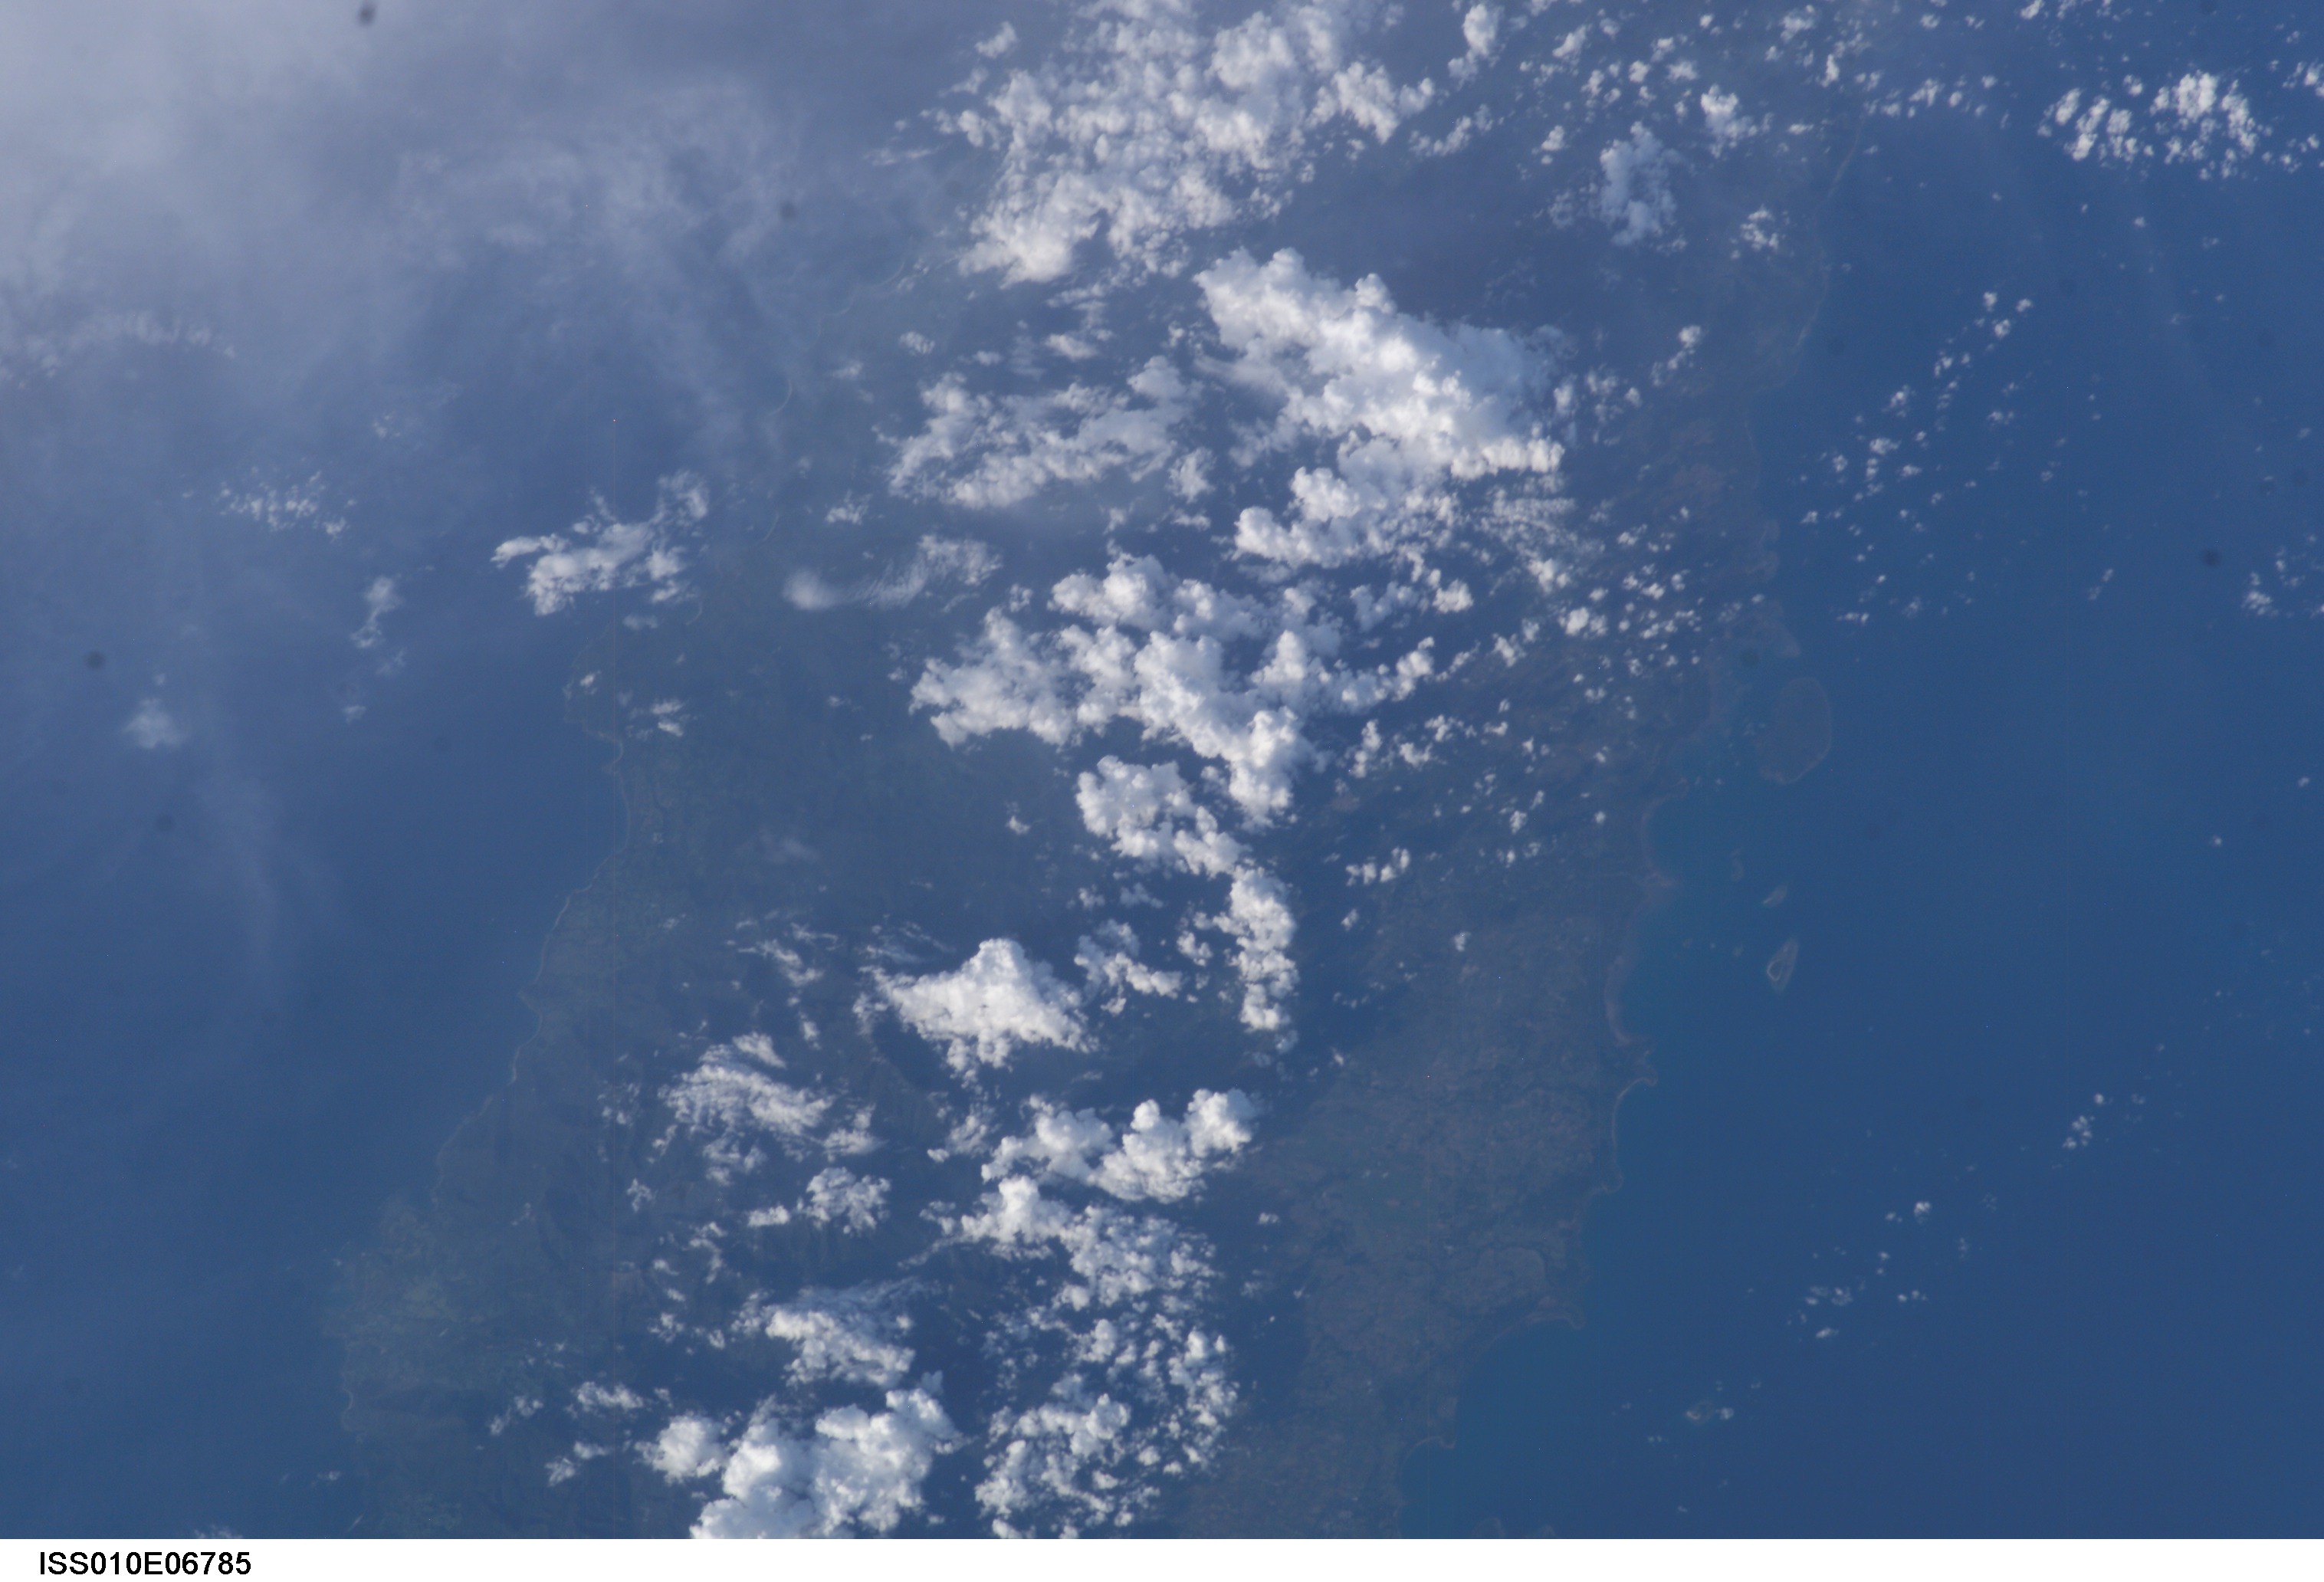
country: PHILIPPINES
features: CENTRAL PALAWAN, MTS., FOR.
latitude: 9.5
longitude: 118.5
